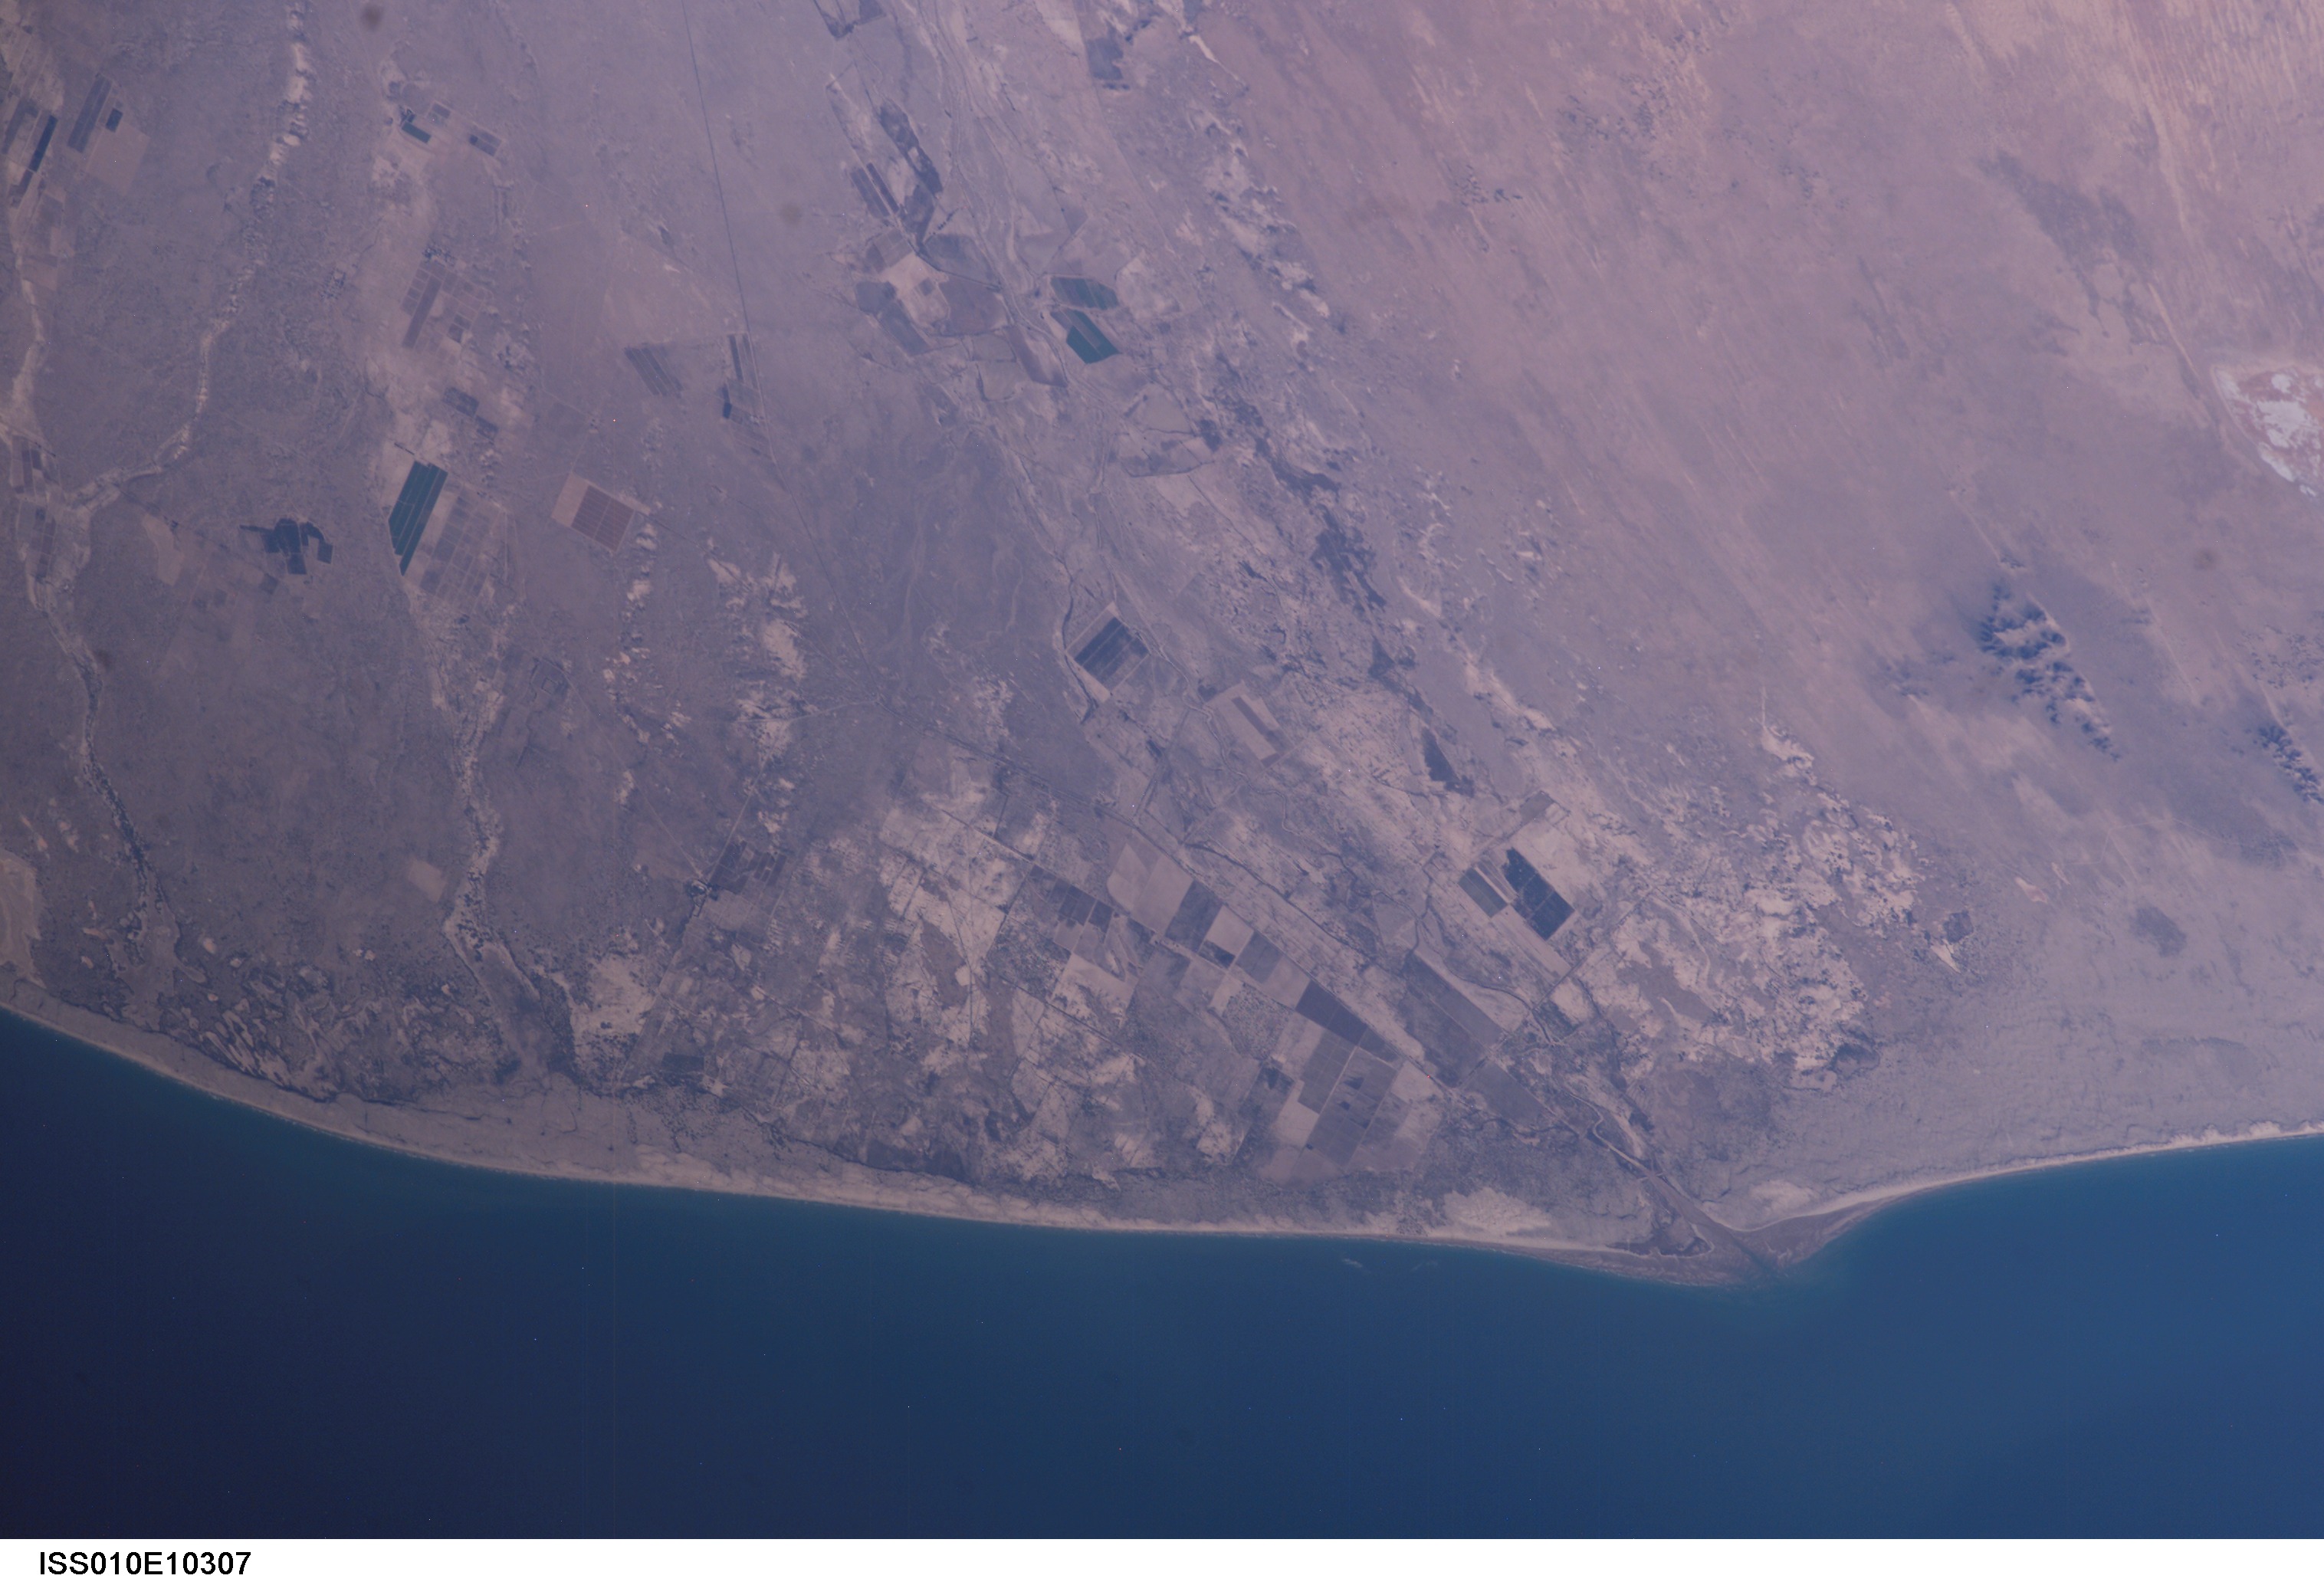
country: MEXICO
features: RIO CONCEPCION, COAST
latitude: 30.7
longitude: -113.0
